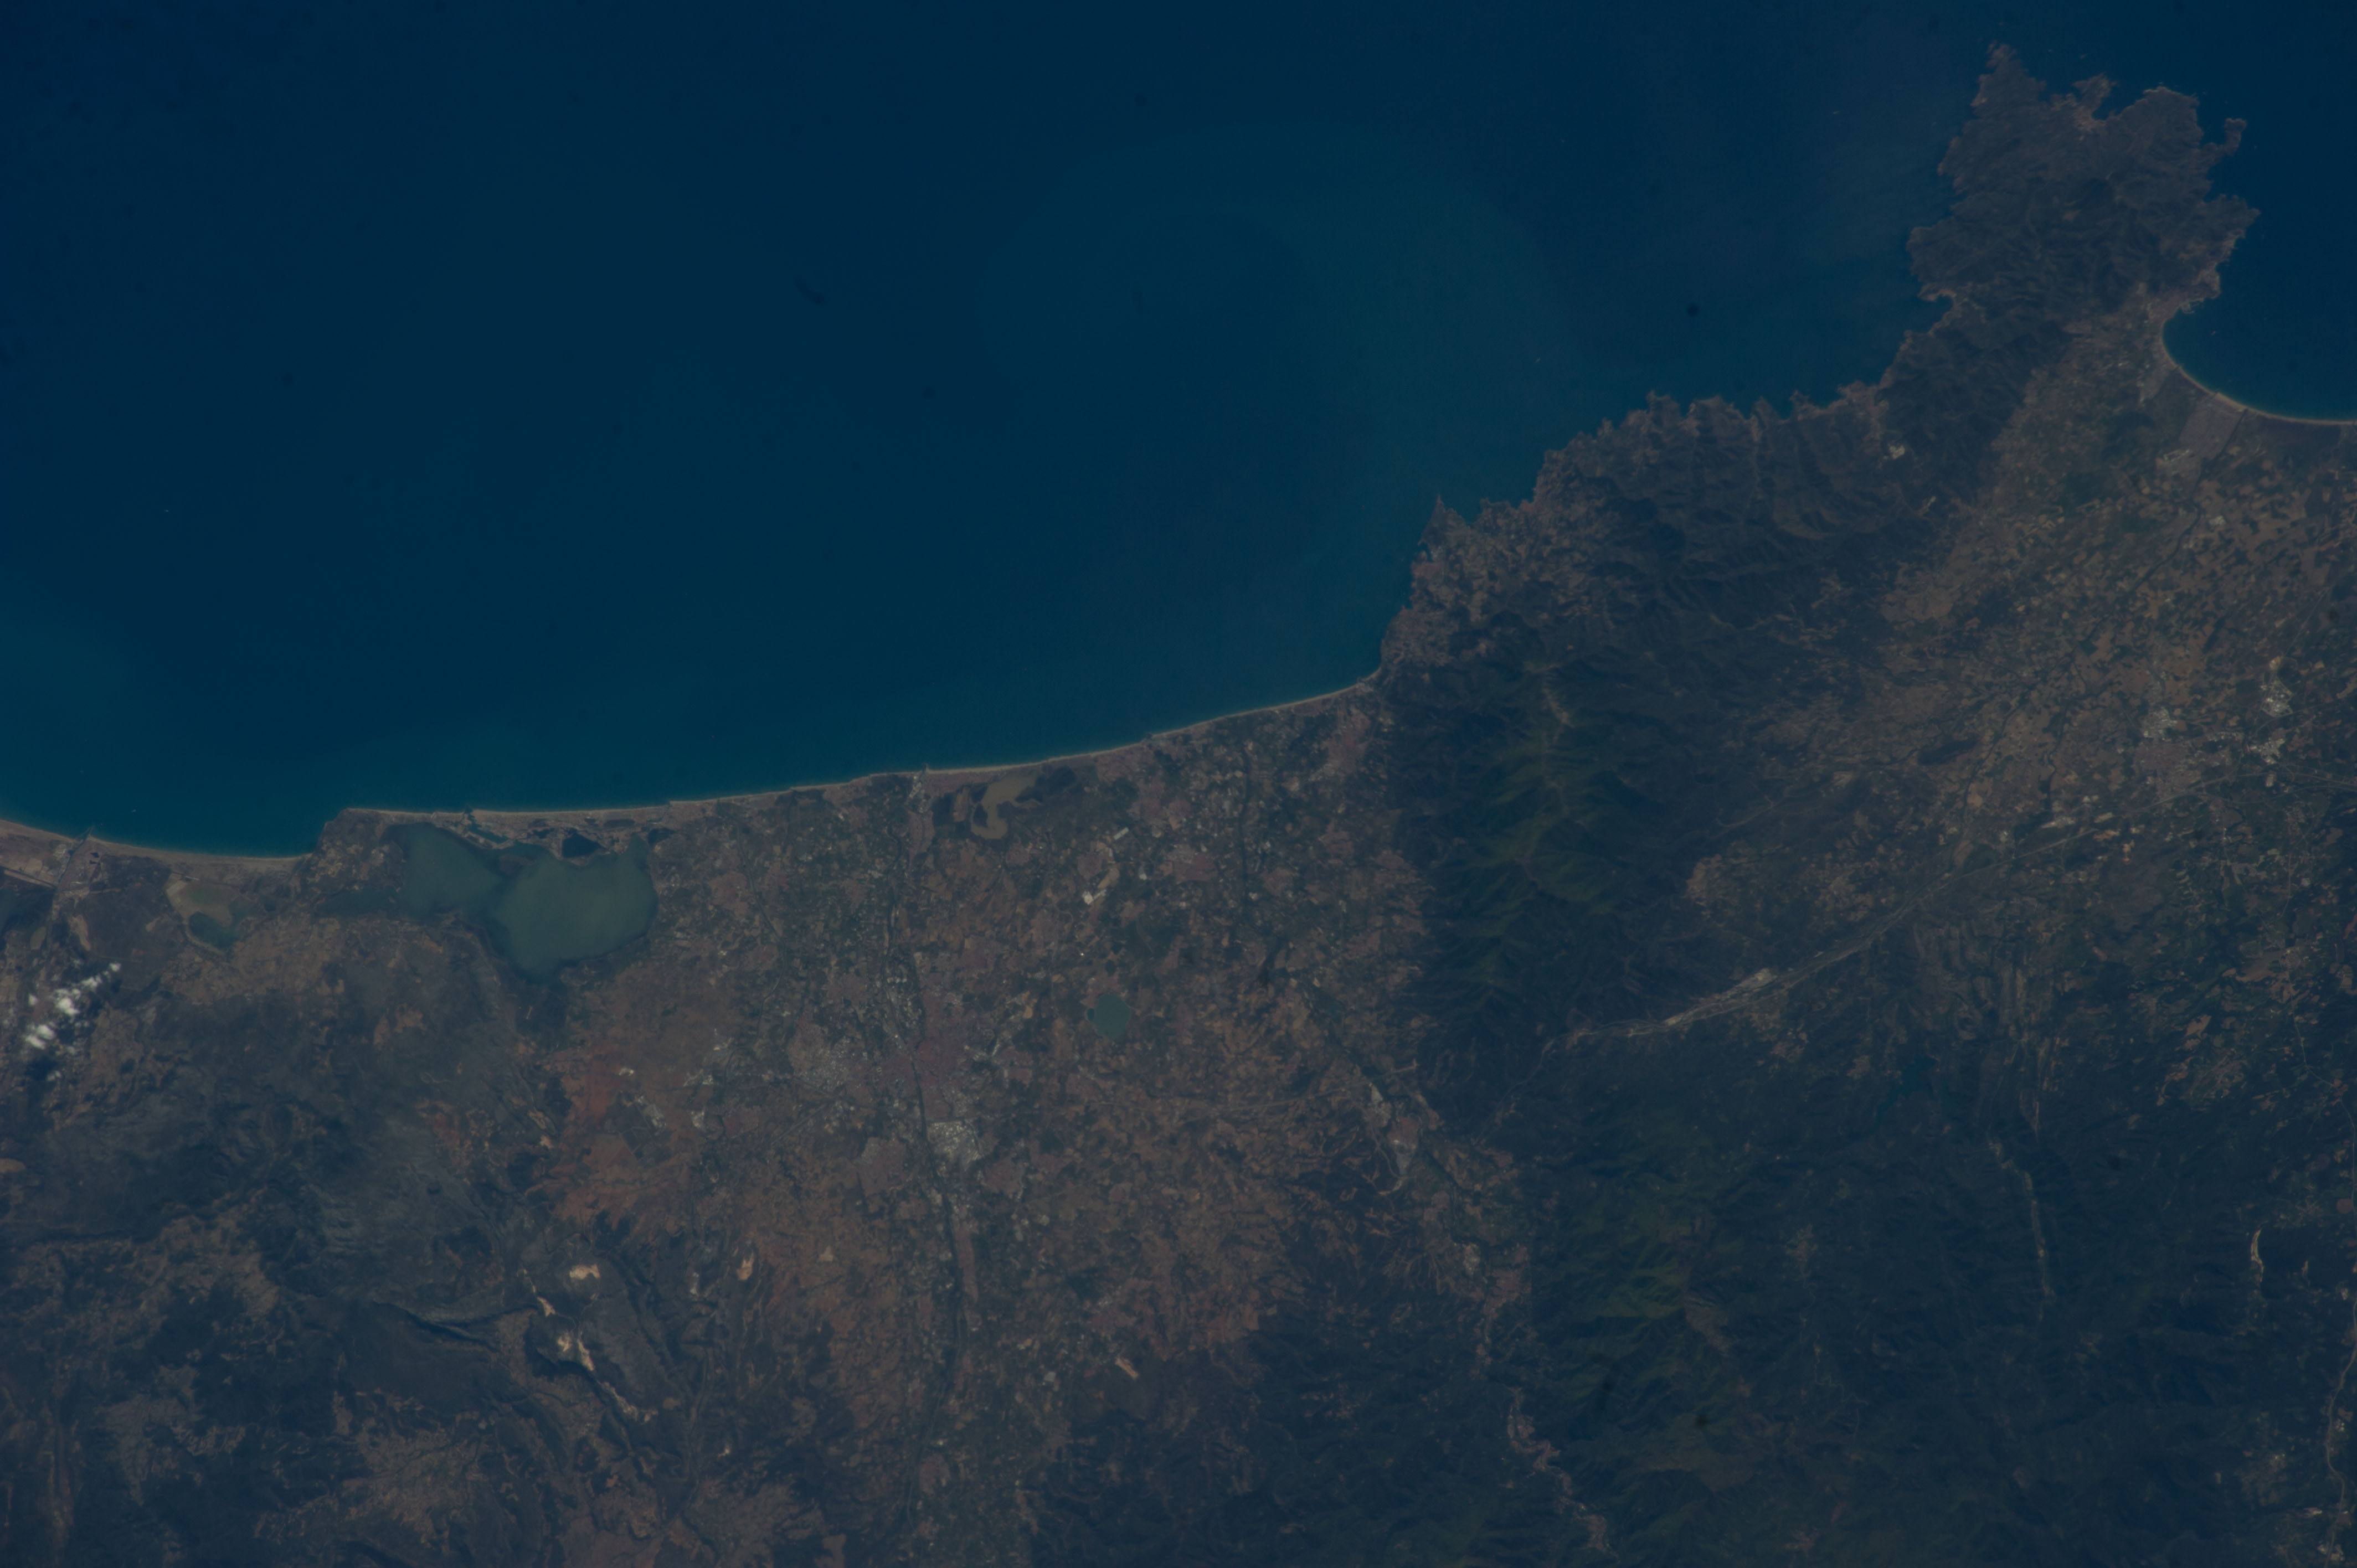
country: FRANCE
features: PERPIGNAN, MASSIF DES ALBERES, MANTET NATIONAL NATURAL RESERVE, MEDITERRANEAN SEA
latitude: 42.6
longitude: 3.0
